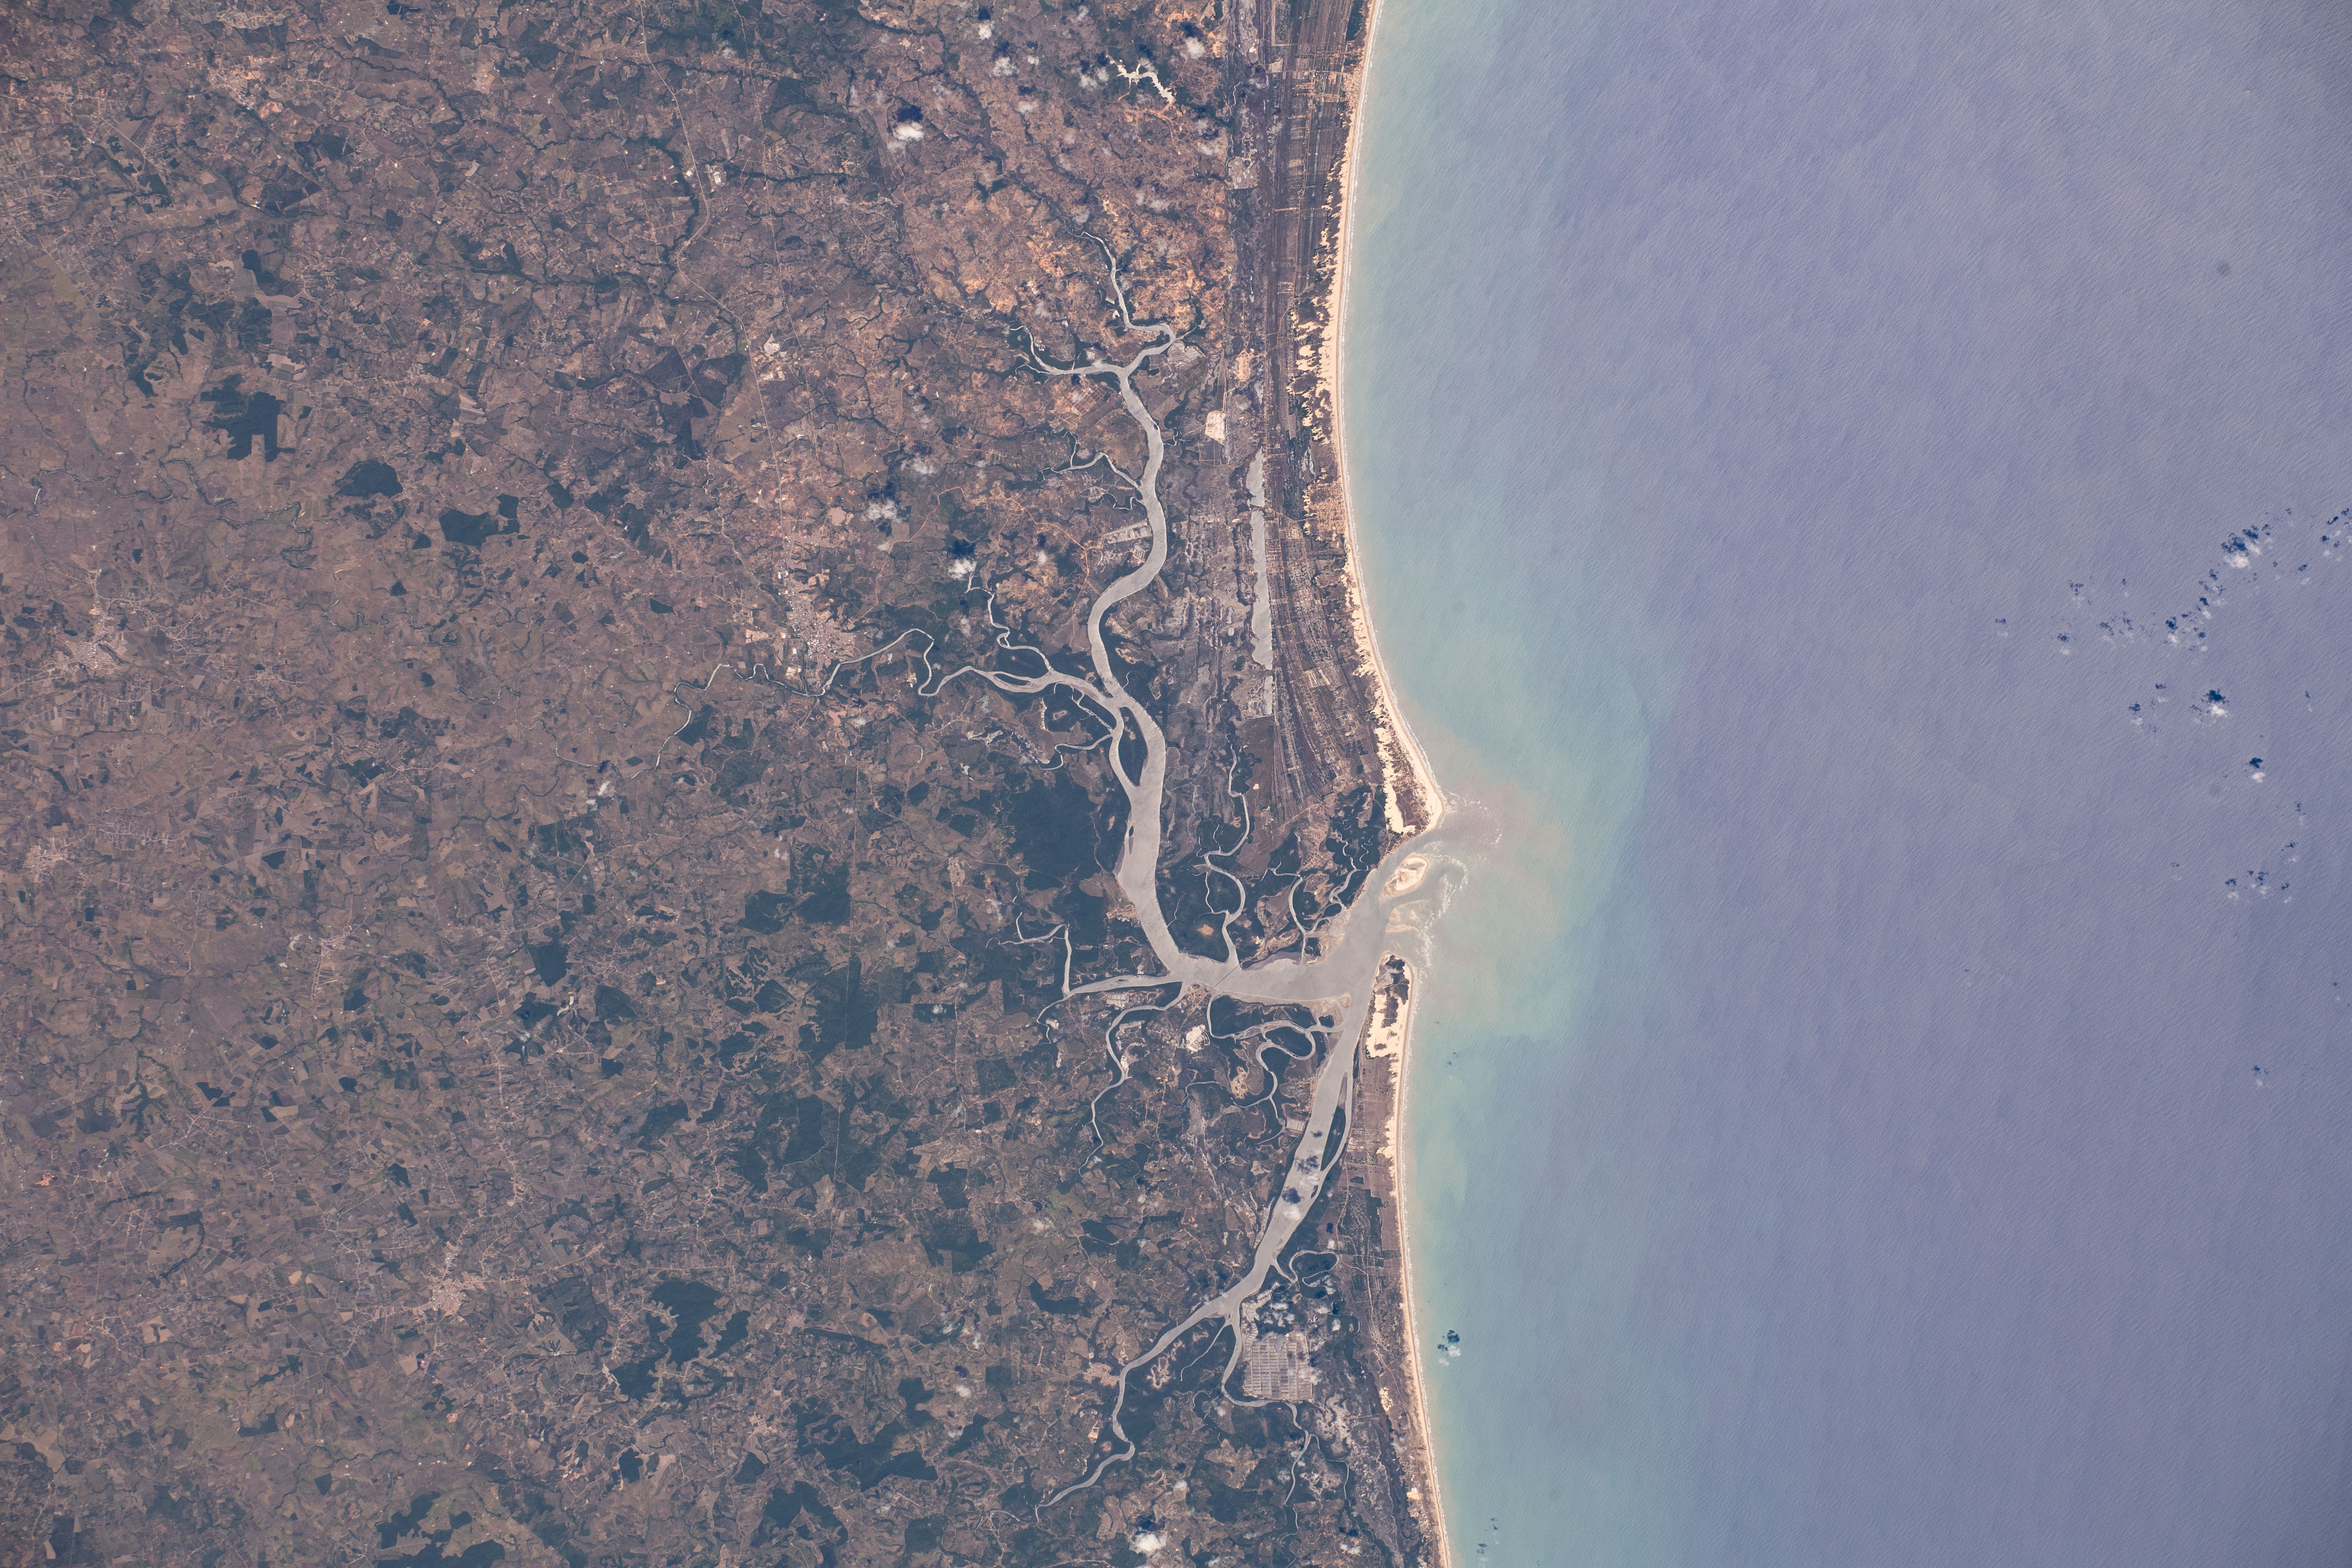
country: BRAZIL
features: RIO REAL
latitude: -11.4
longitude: -37.3
